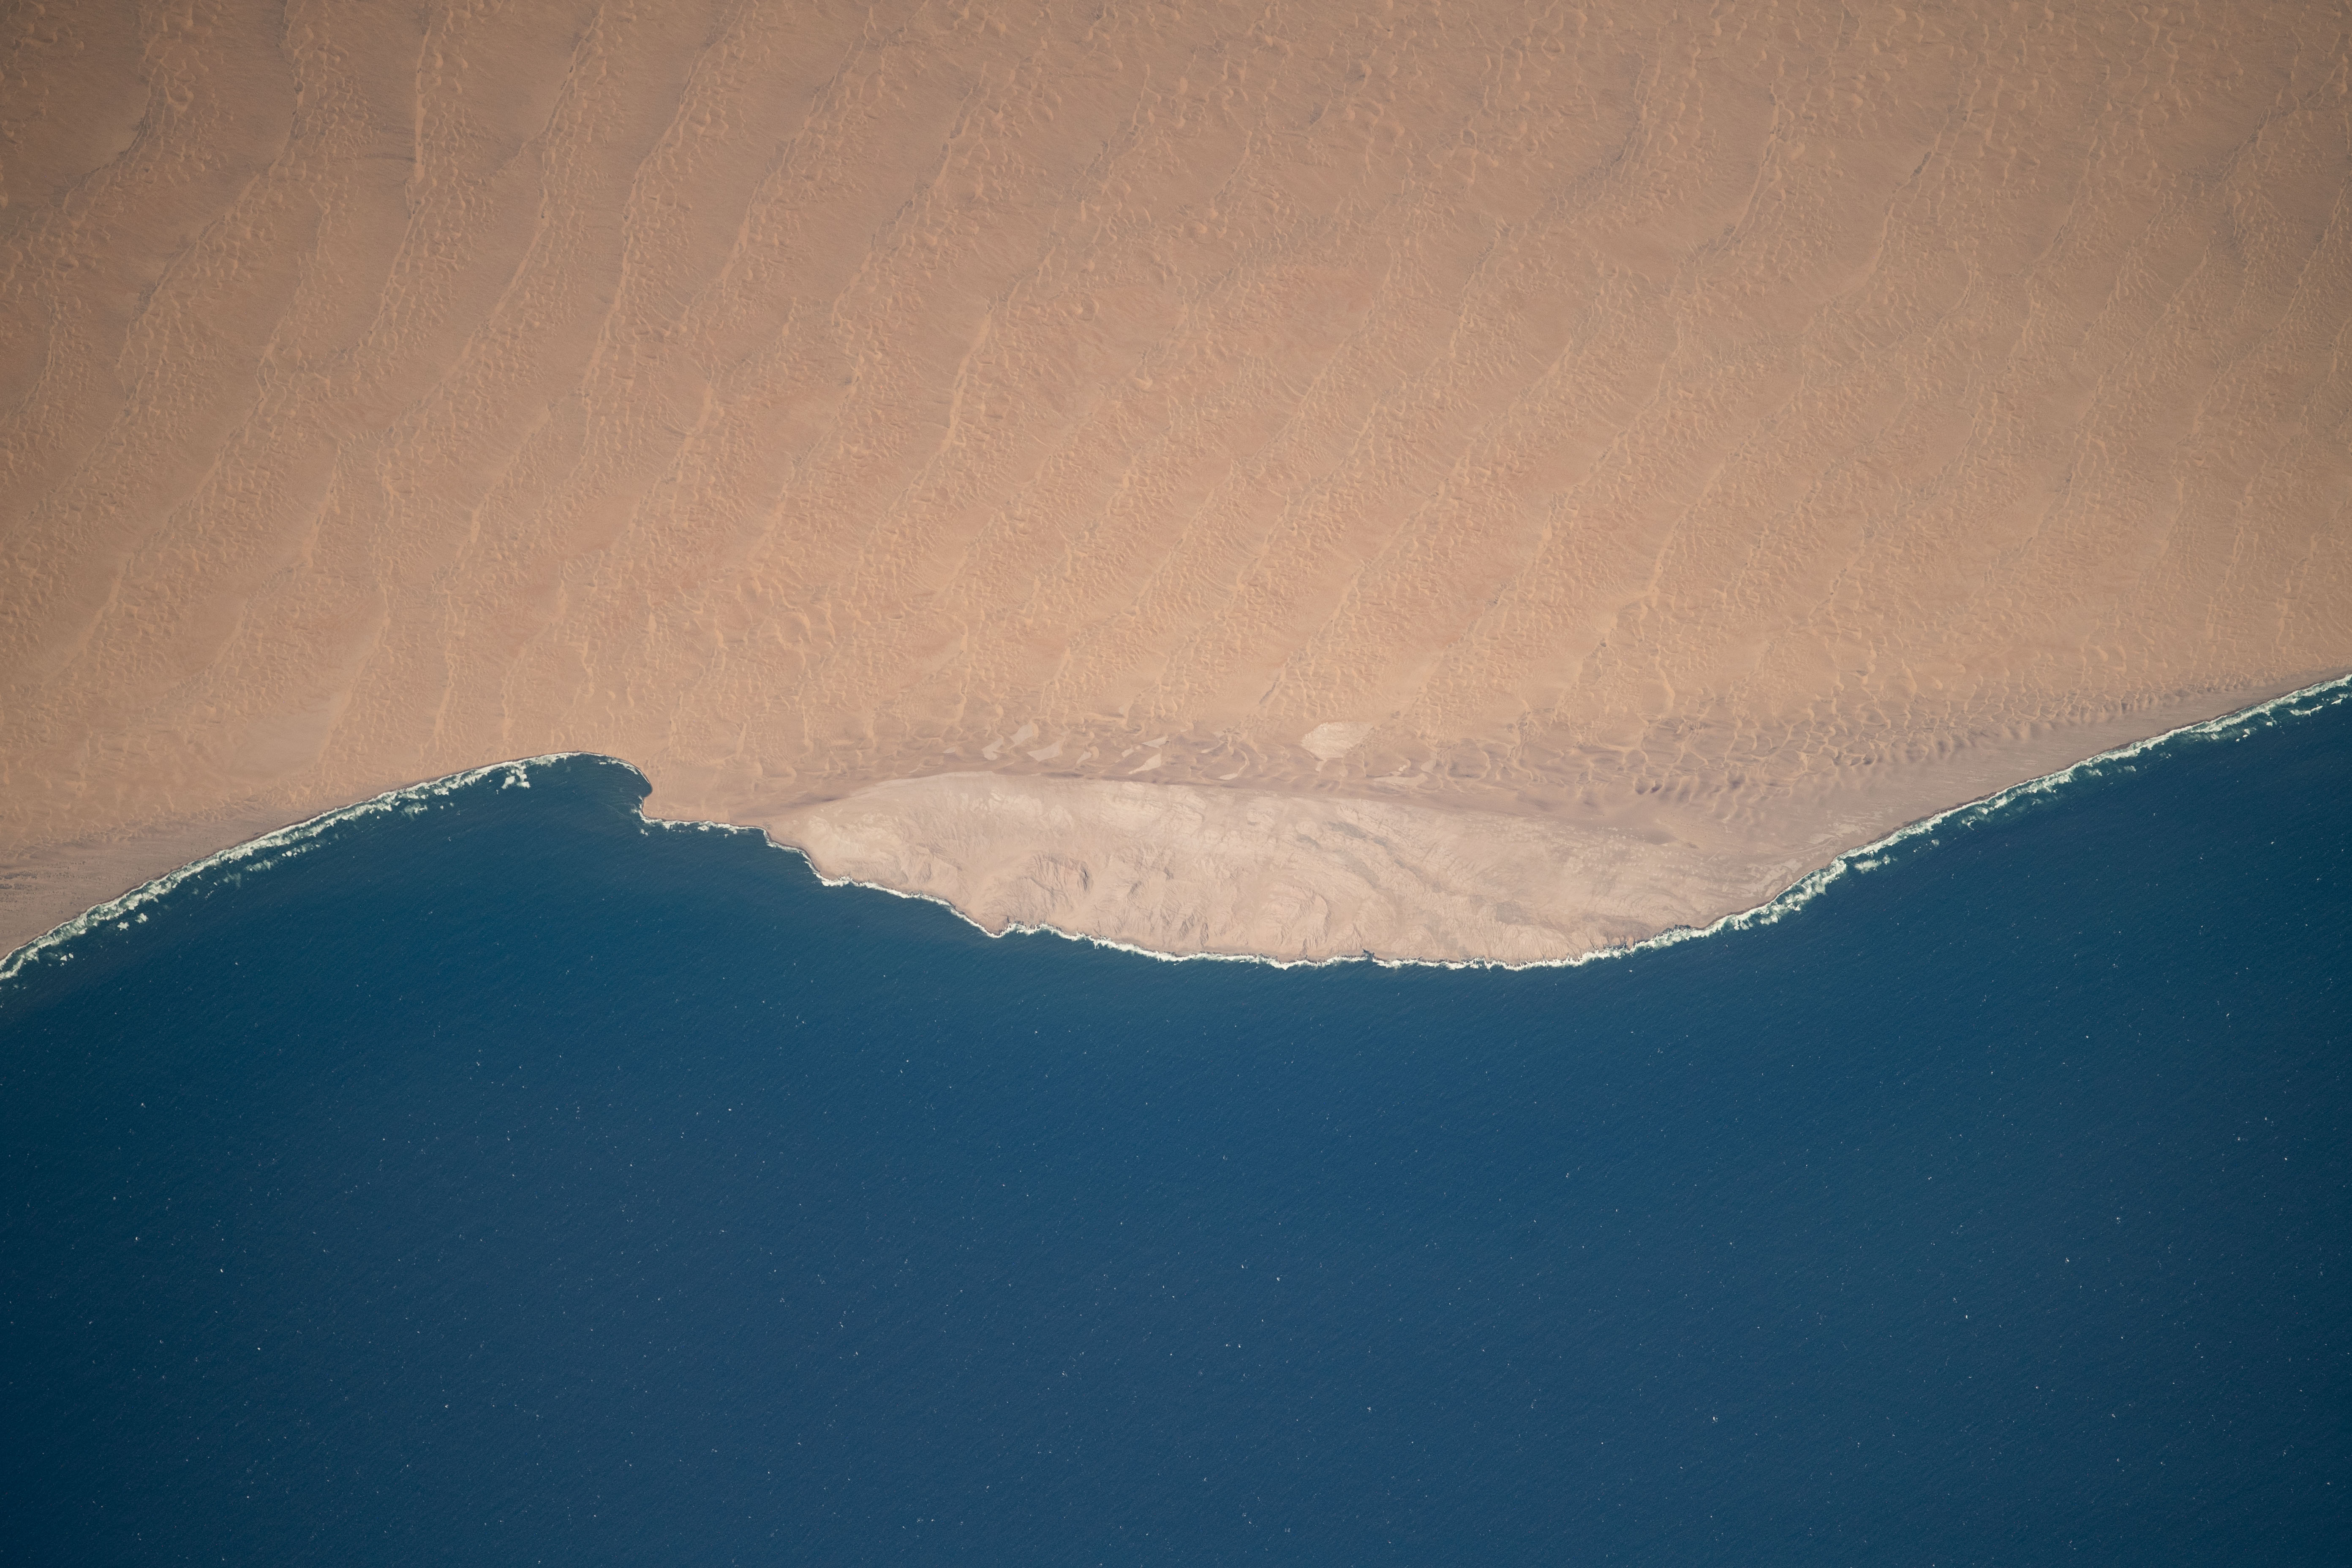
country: NAMIBIA
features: NAMIB DESERT, SADDLE HILL
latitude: -25.9
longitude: 14.9
